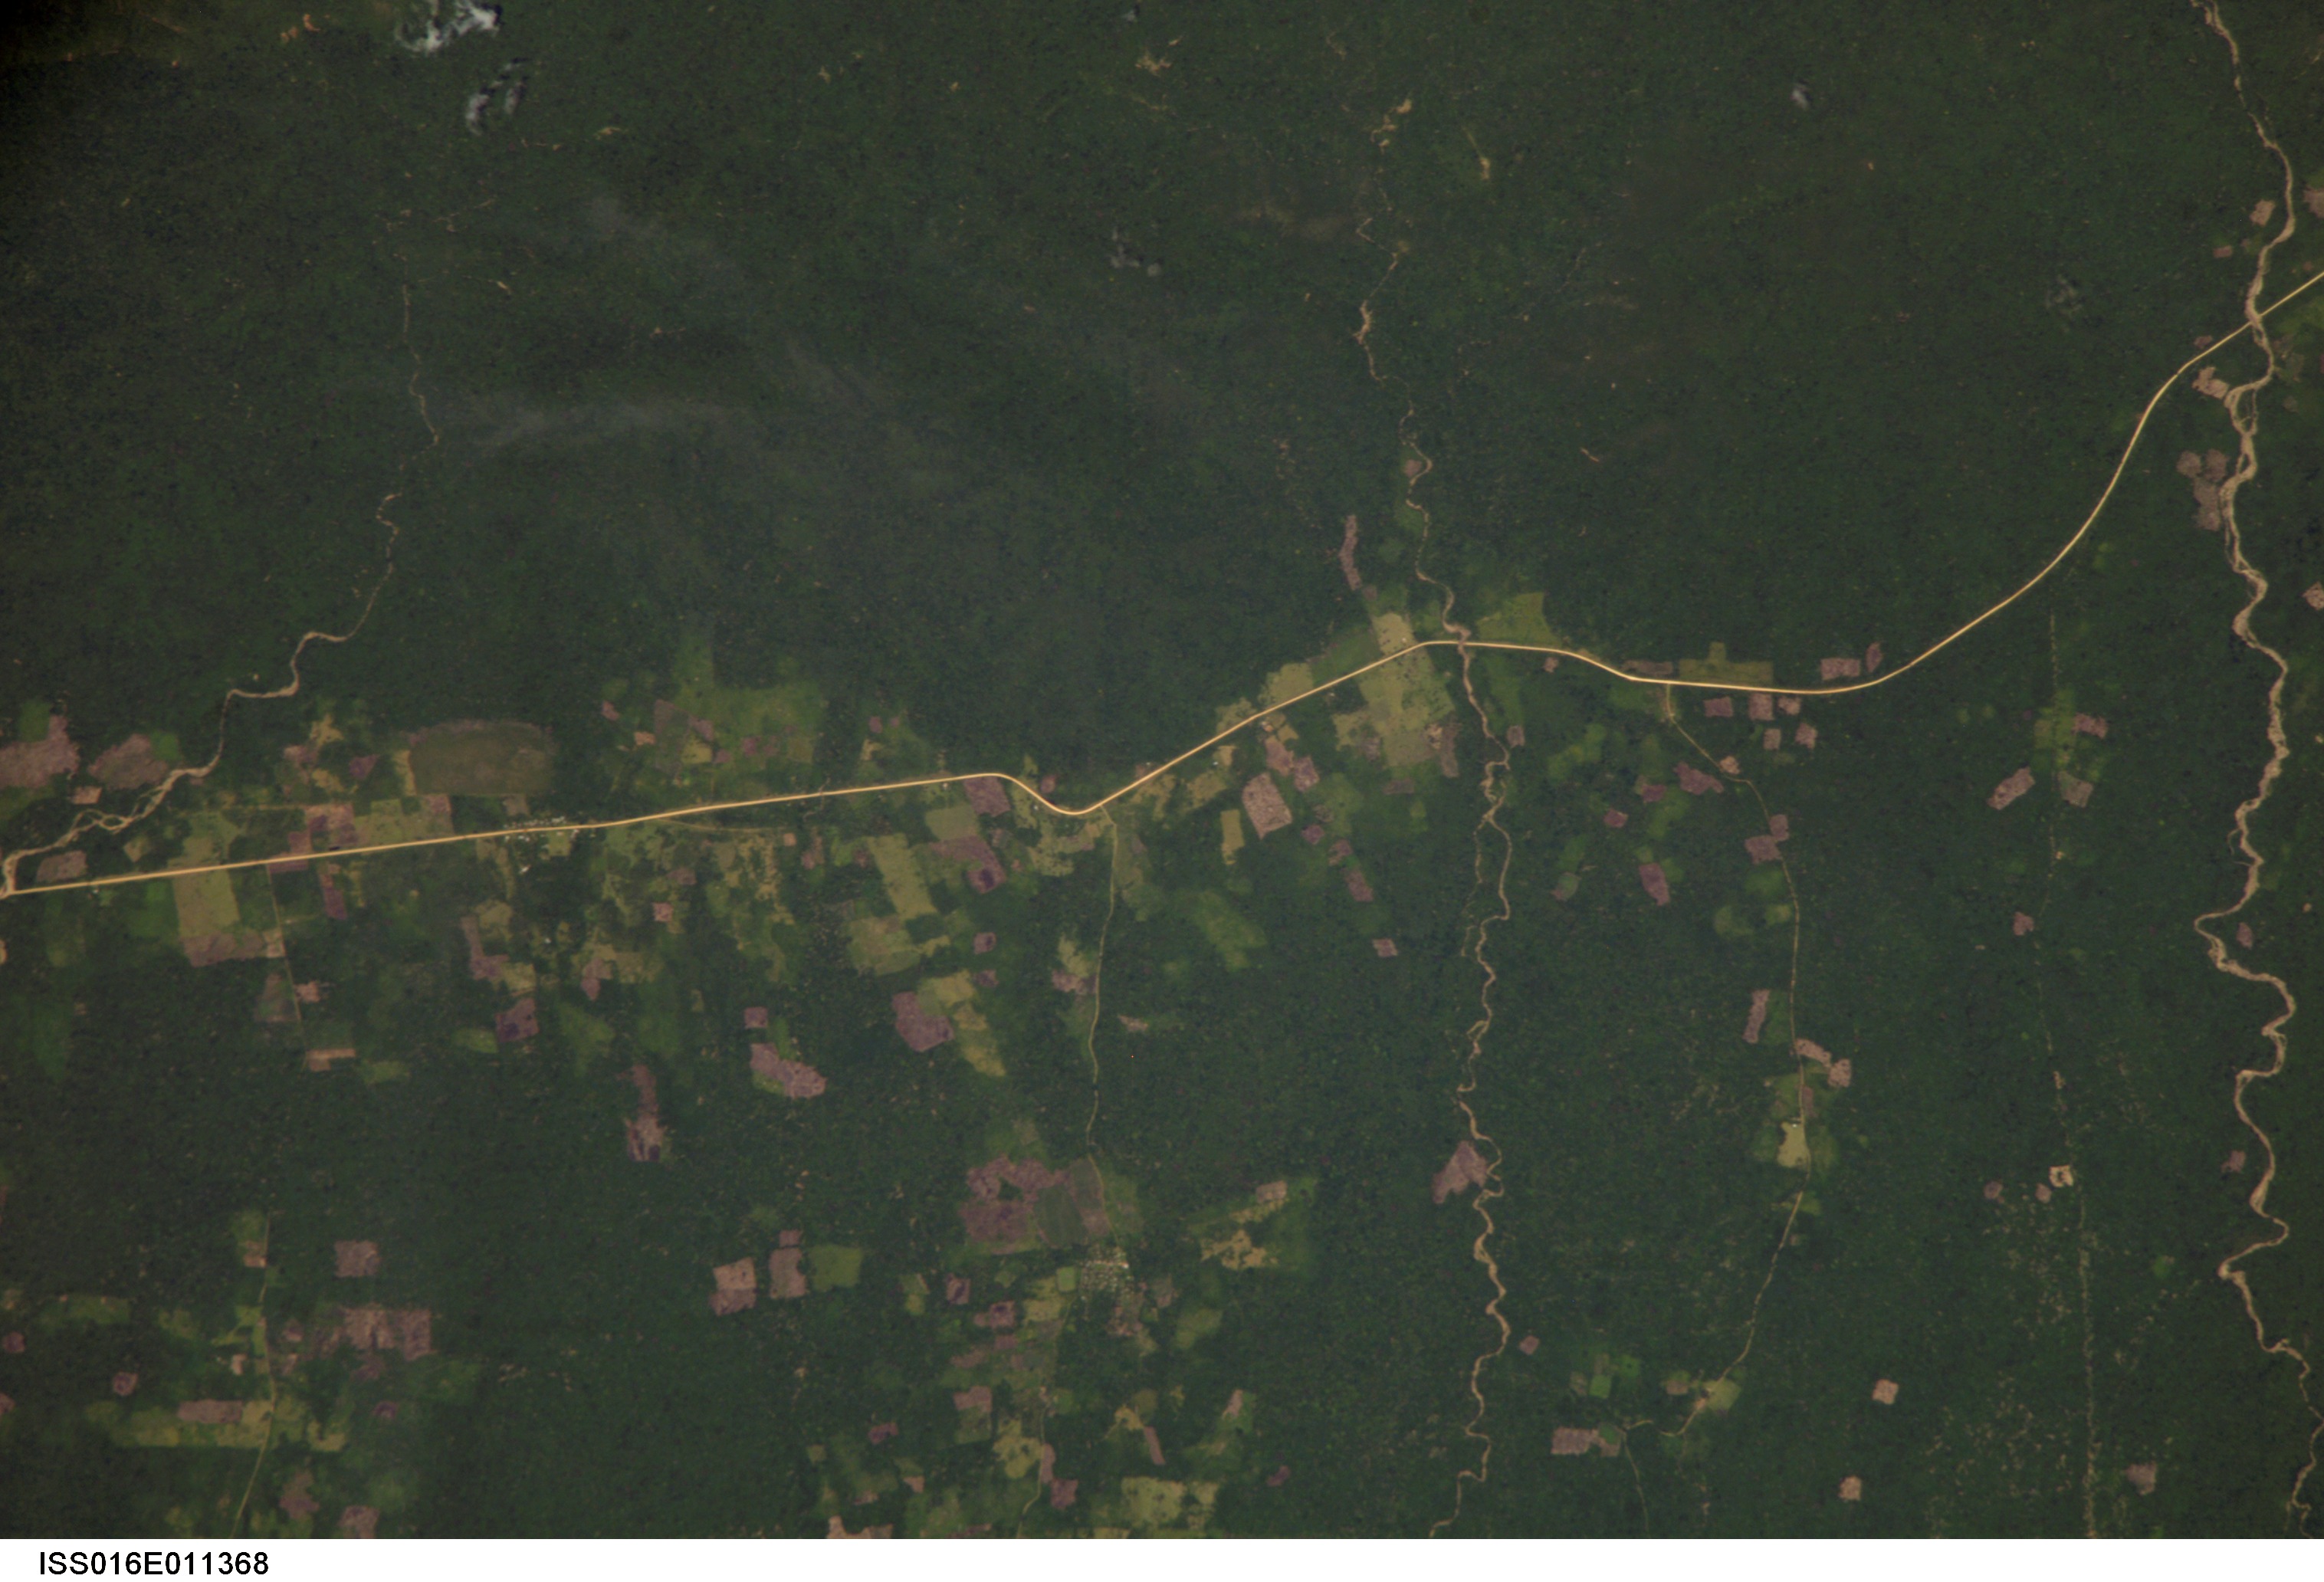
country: BOLIVIA
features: TUMAPASA AREA, ROADS, RIVERS
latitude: -14.2
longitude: -67.8
